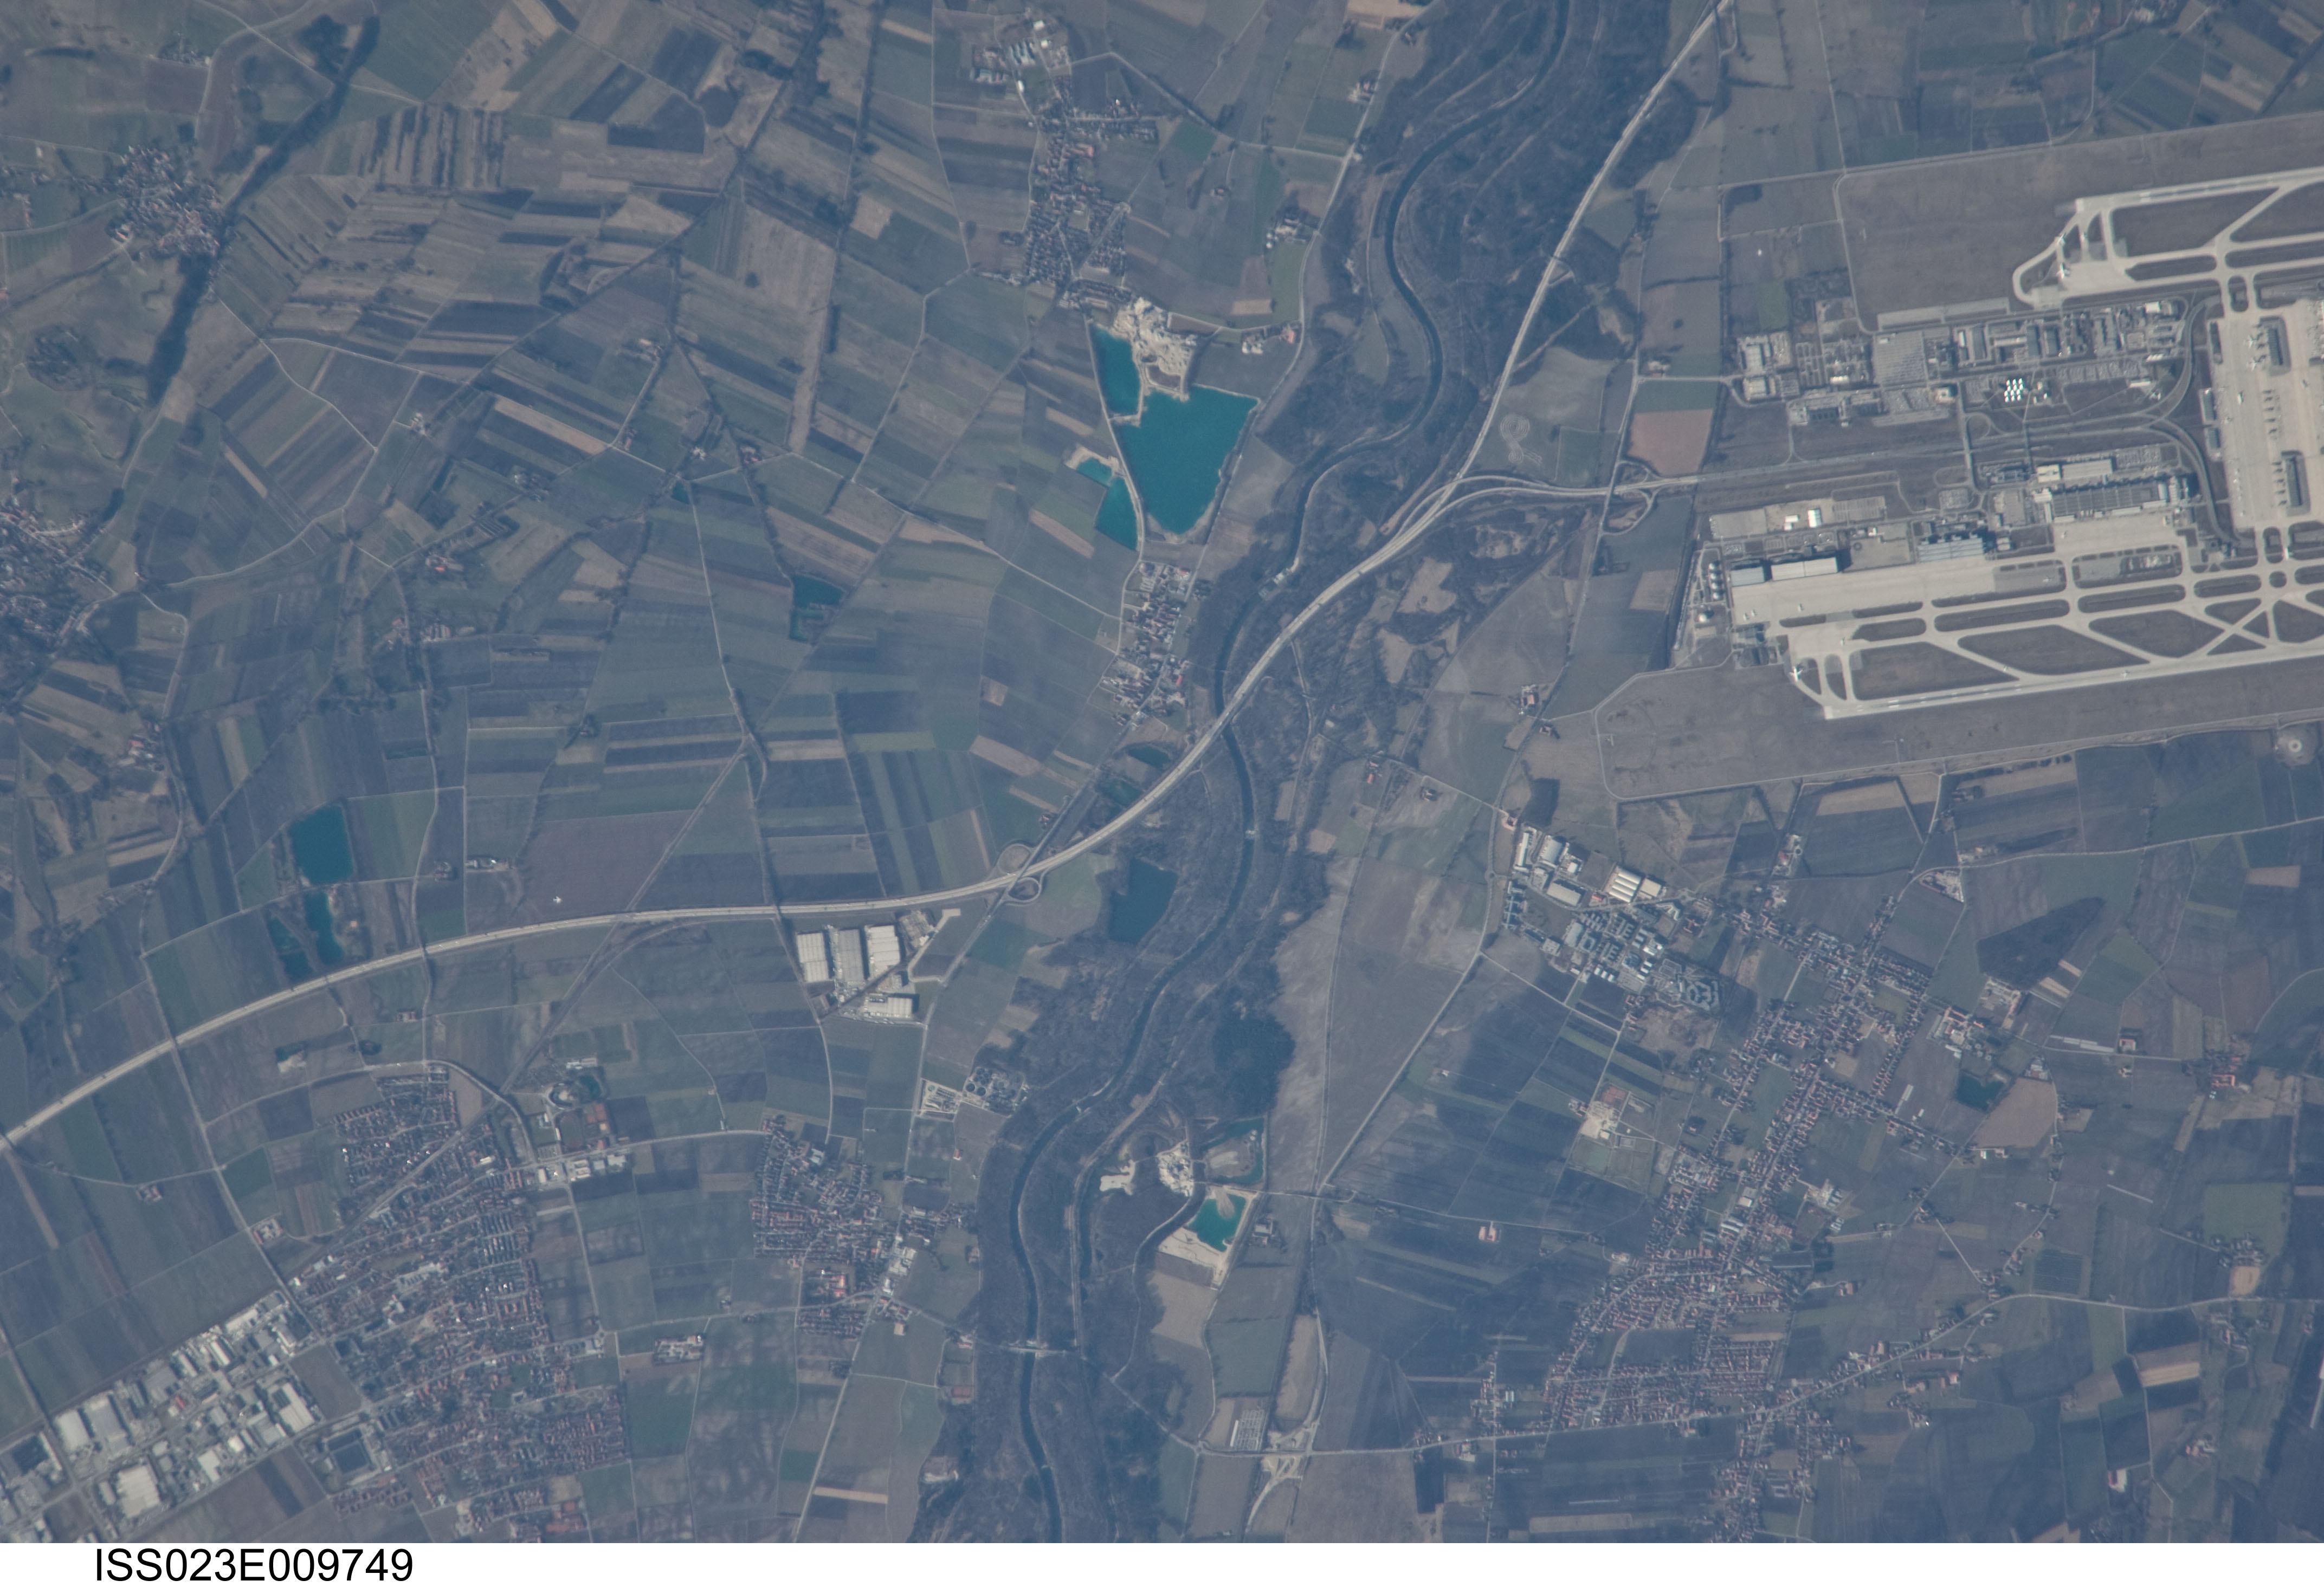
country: GERMANY
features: MUNICH AIRPORT, ISAR R., AGR.
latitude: 48.3
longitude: 11.7
